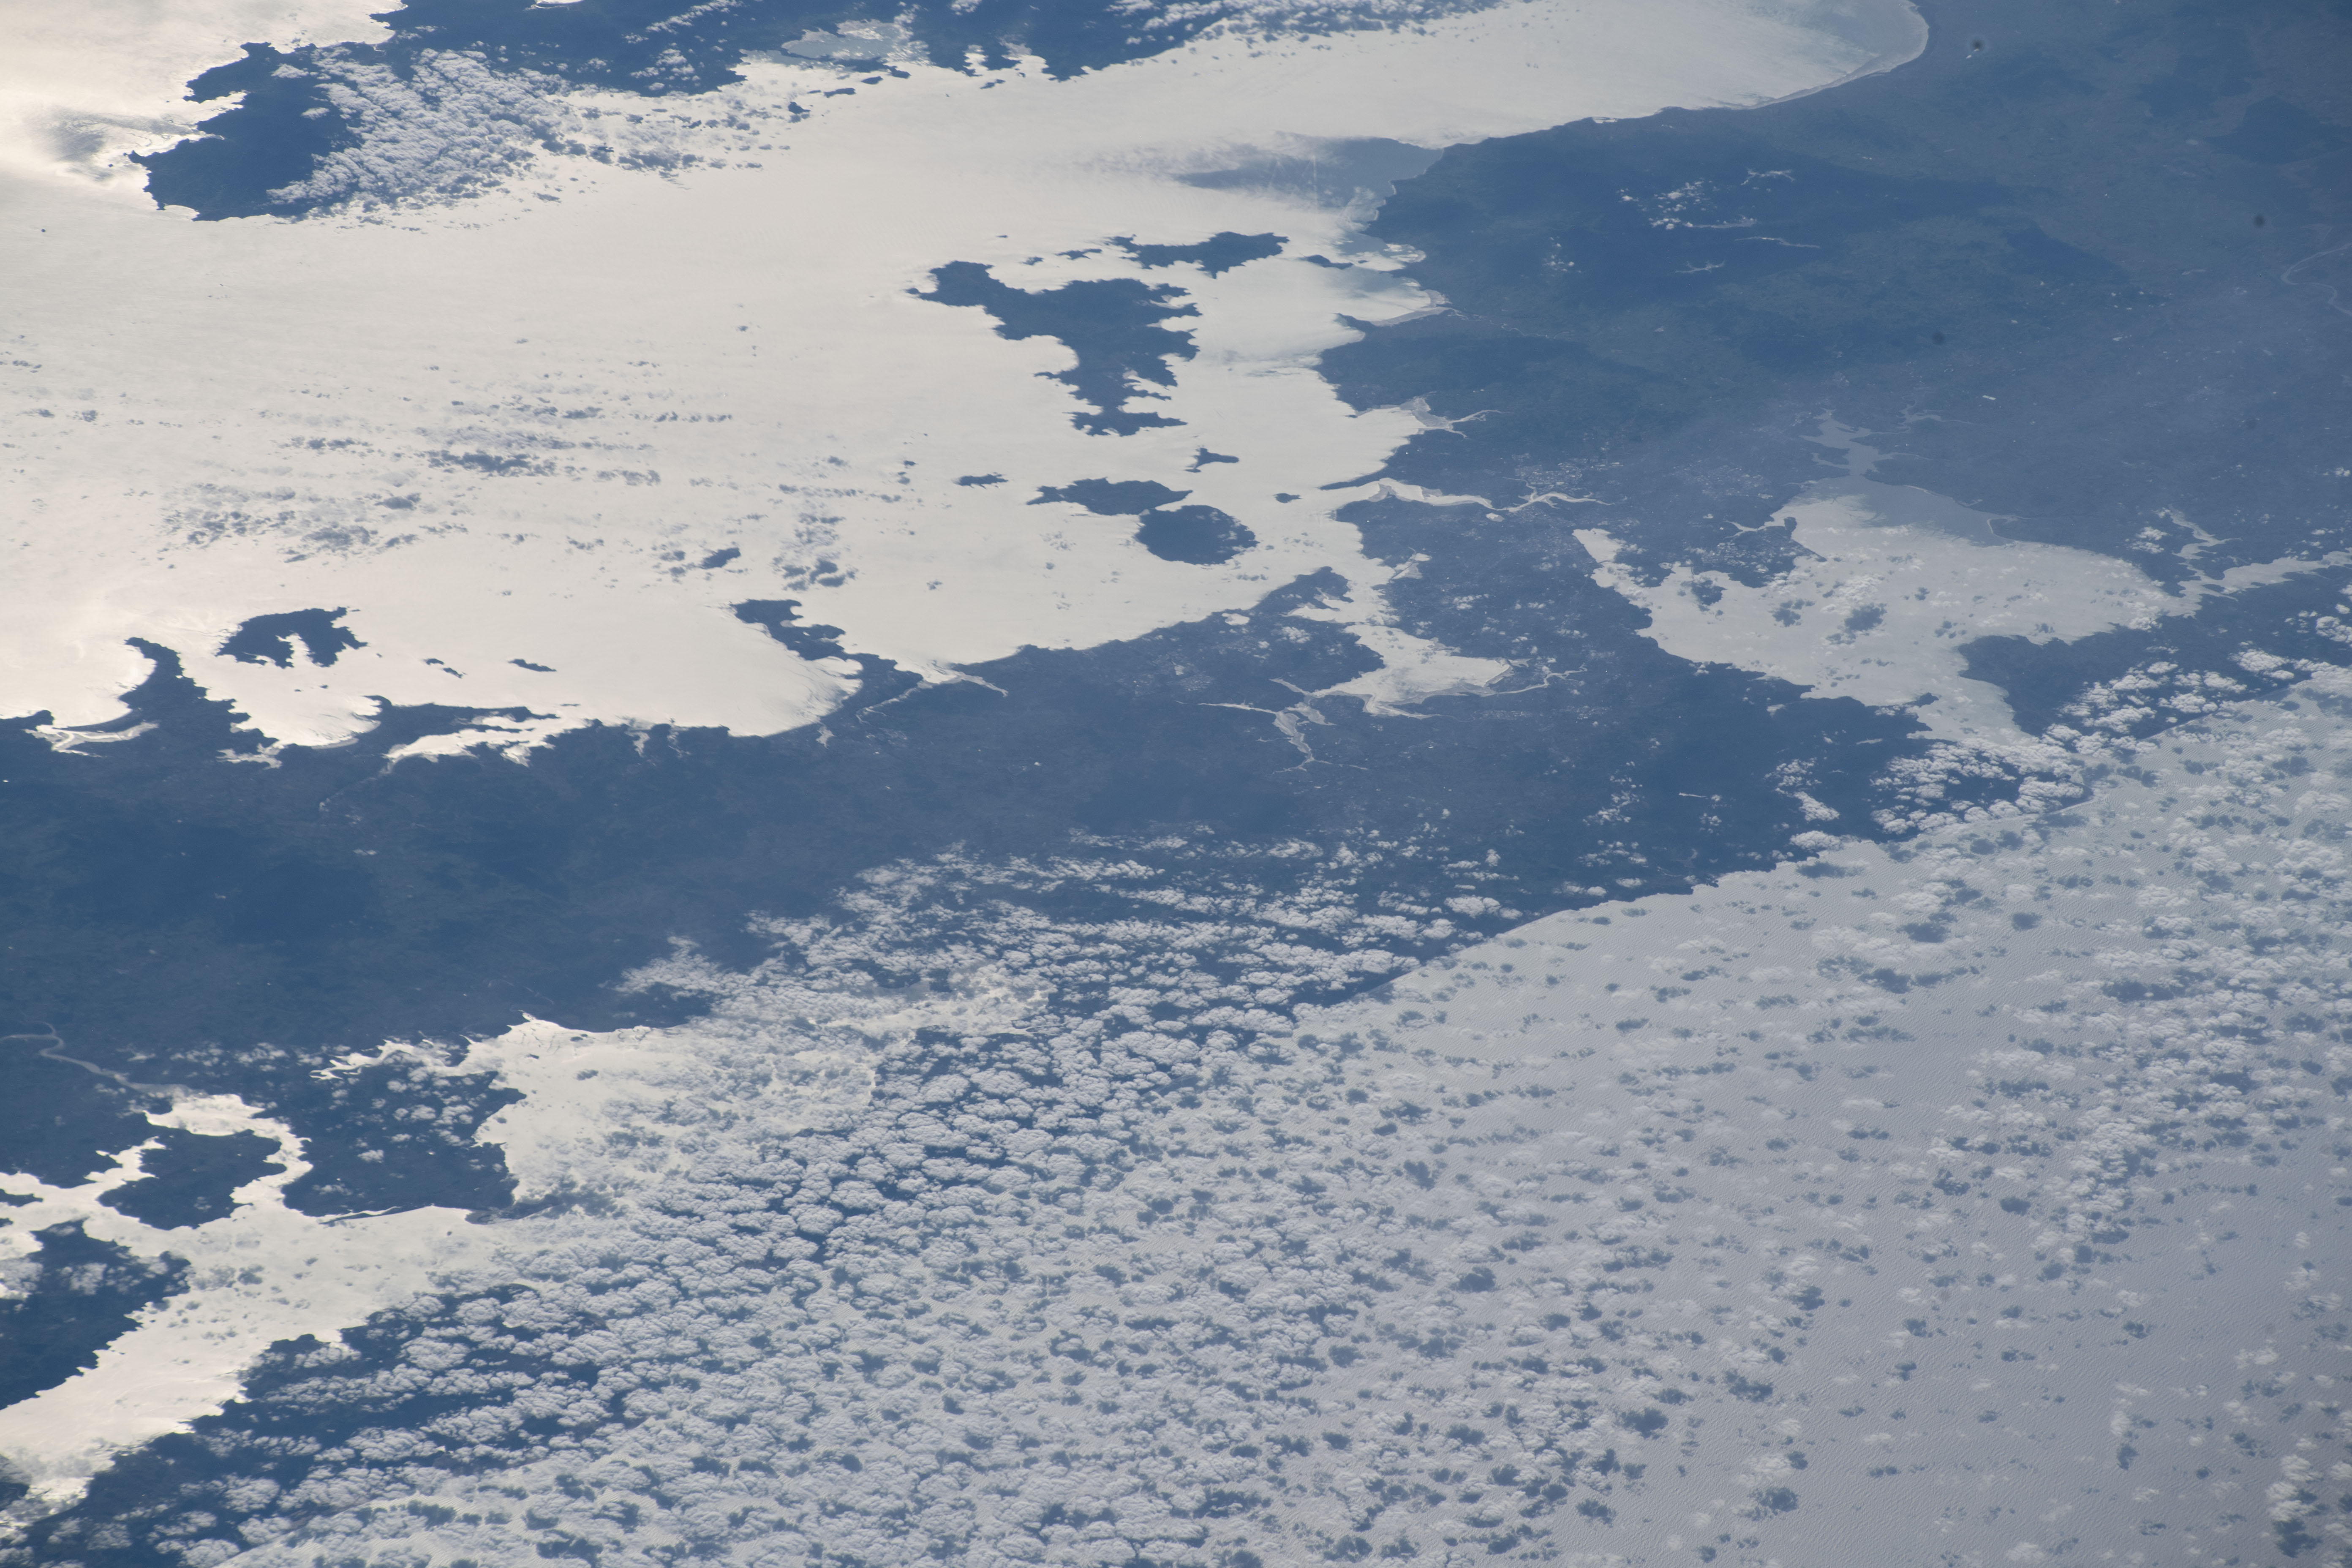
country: NEW ZEALAND-NI
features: AUCKLAND, HAURAKI GULF, FIRTH OF THAMES
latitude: -36.5
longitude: 174.6
